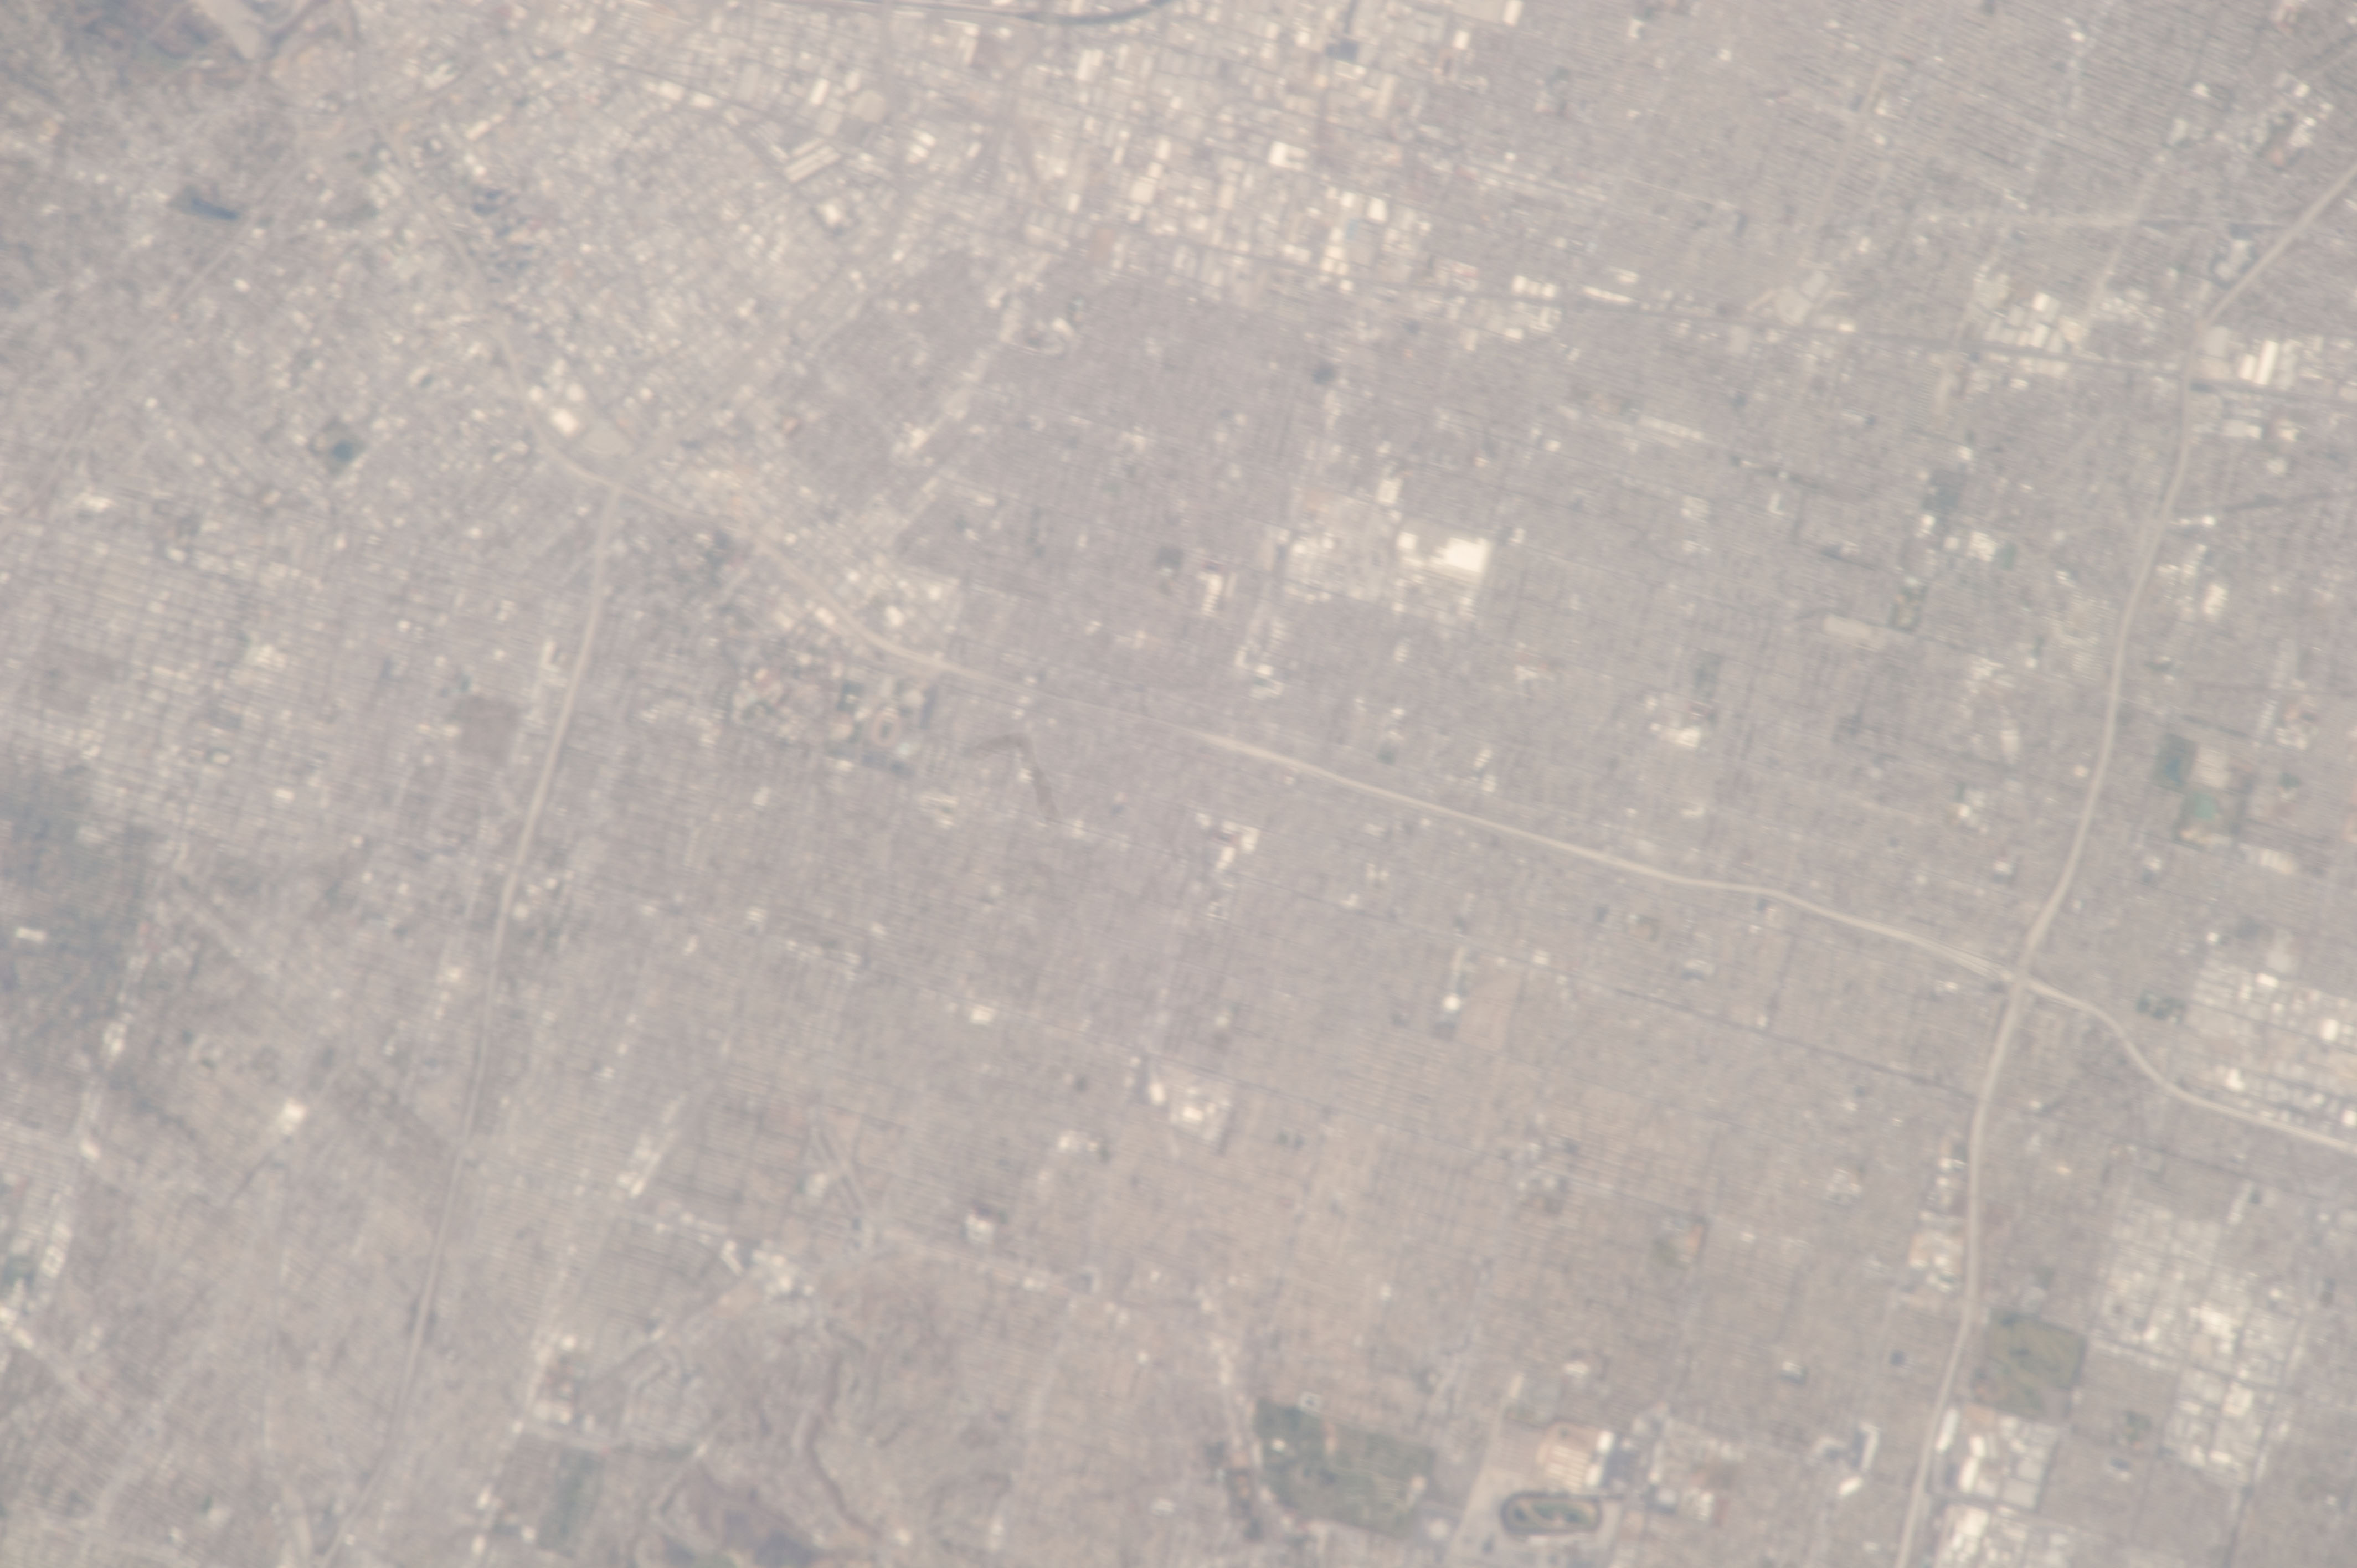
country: USA-CALIFORNIA
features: CY.
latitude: 34.0
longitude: -118.3
